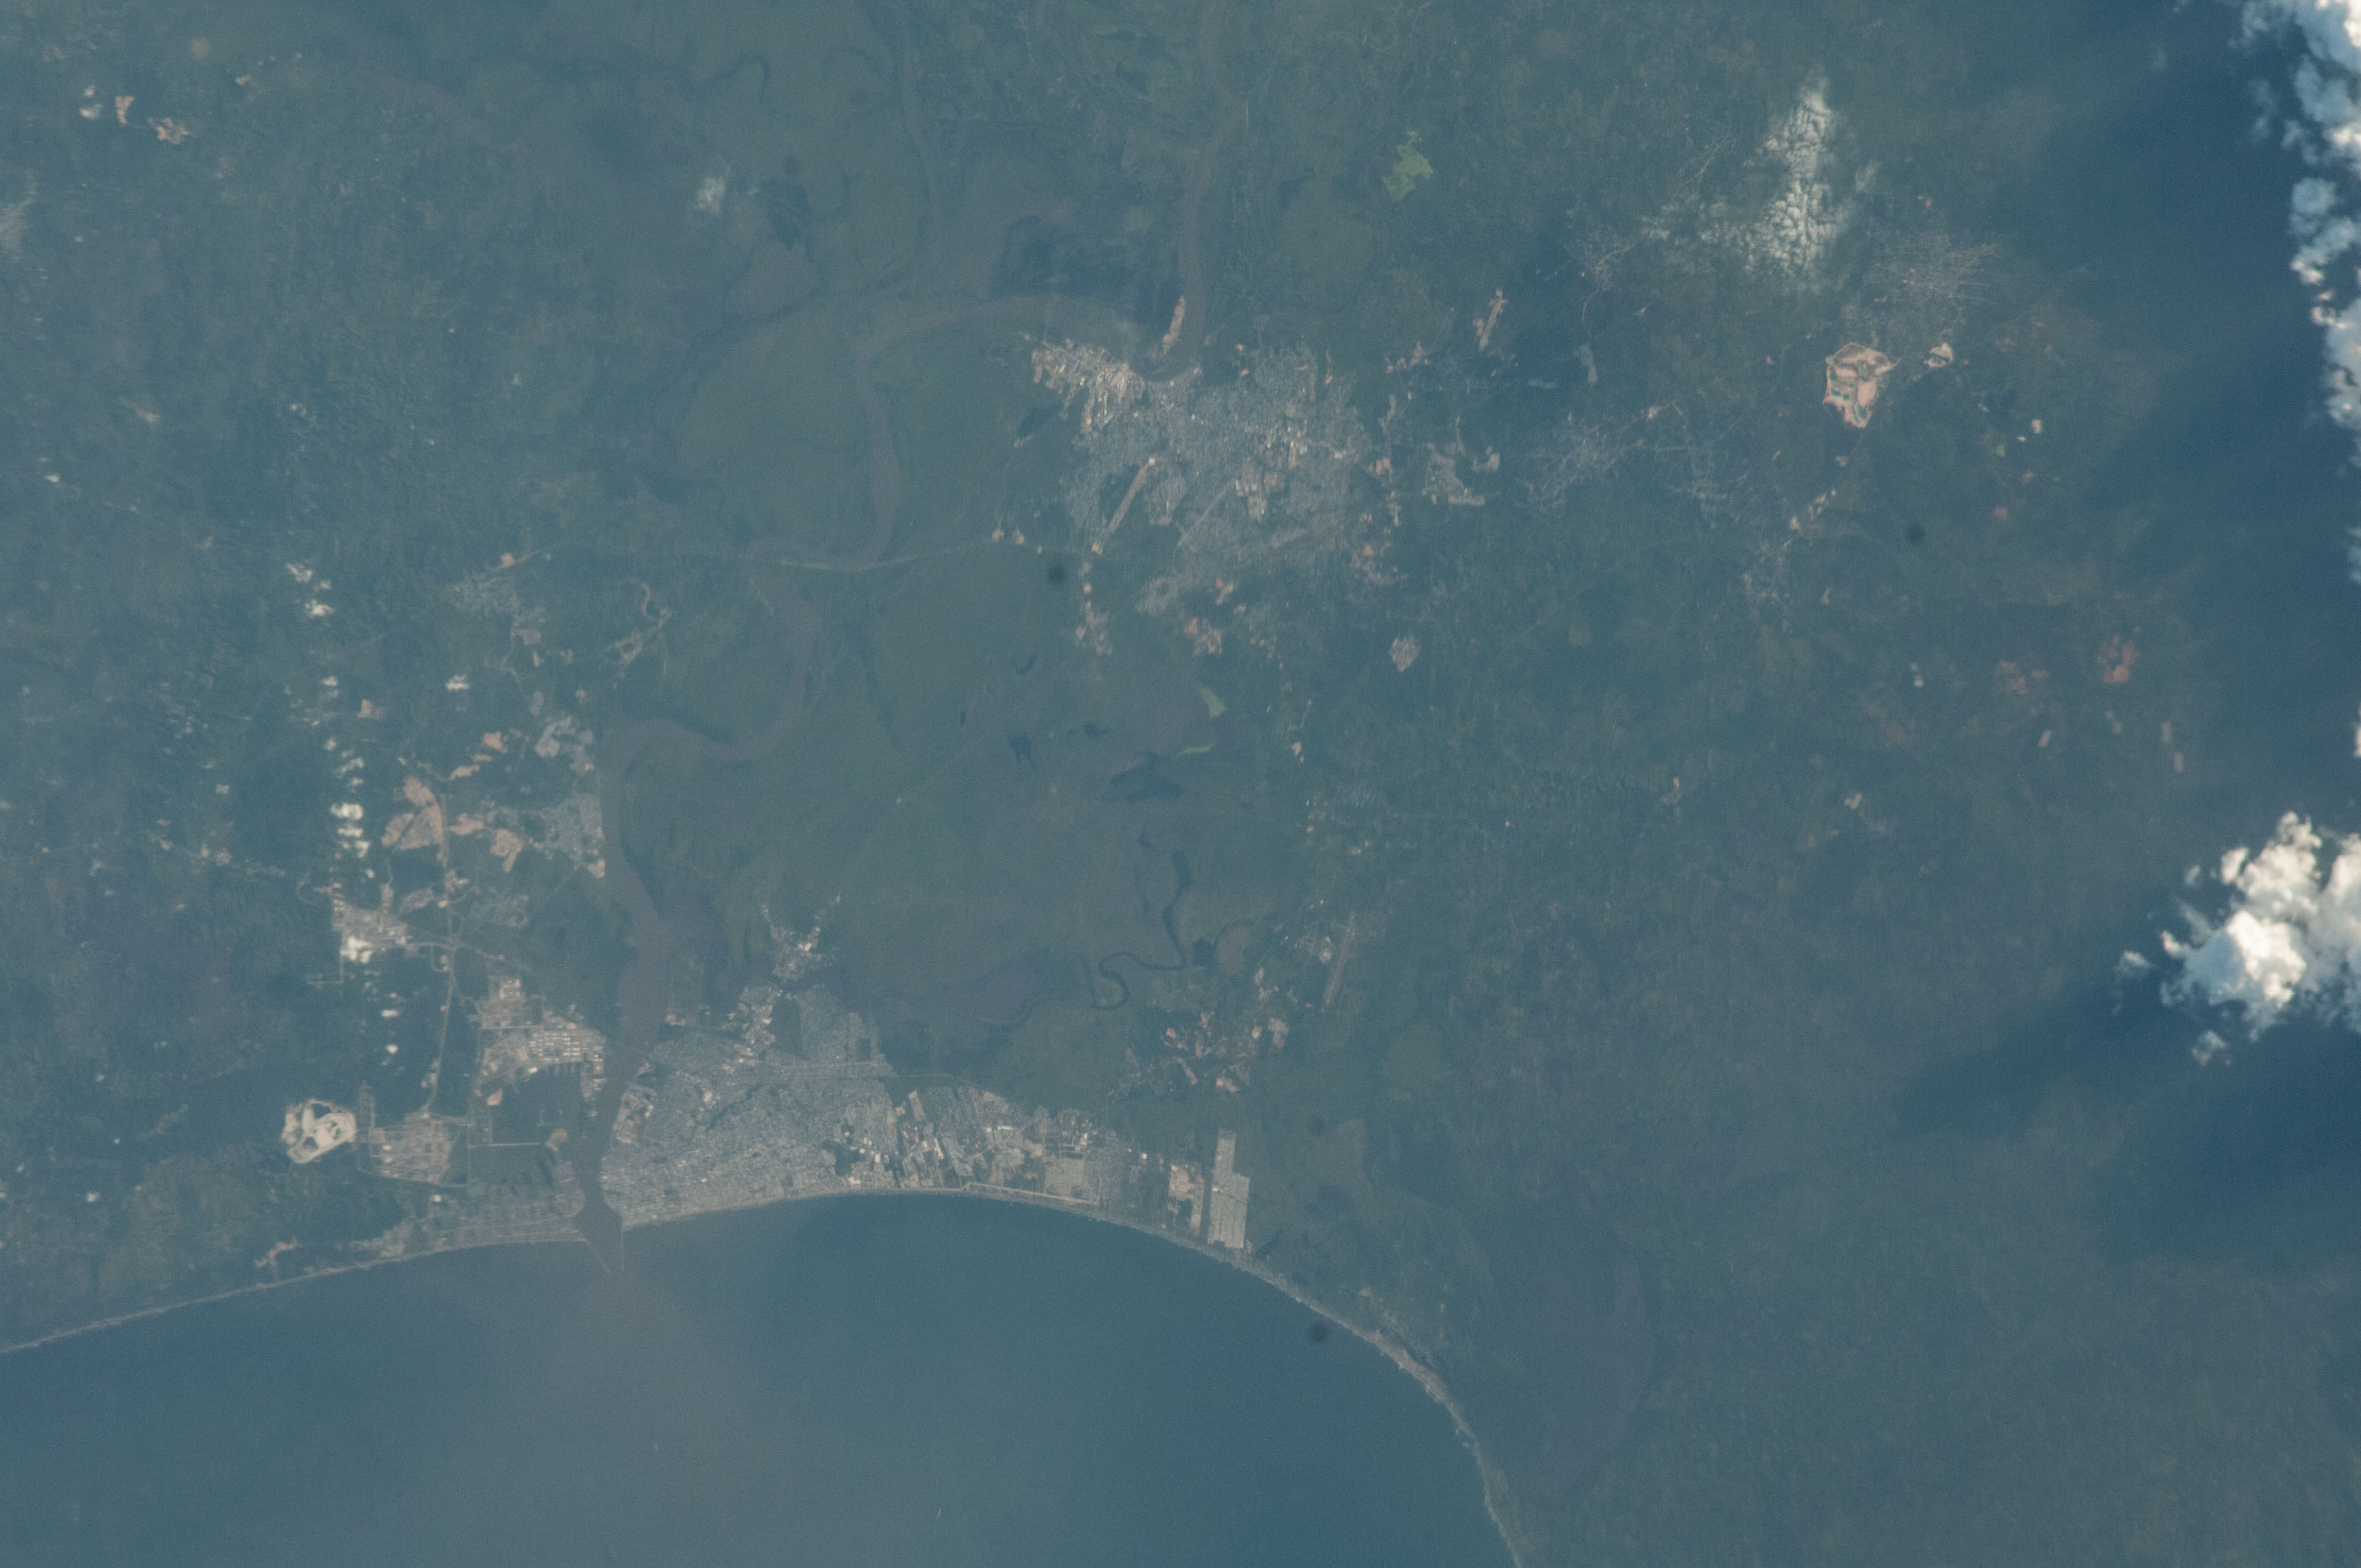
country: MEXICO
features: COATZACOALCOS, MINATITLAN, GULF OF MEXICO
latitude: 18.1
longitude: -94.5
